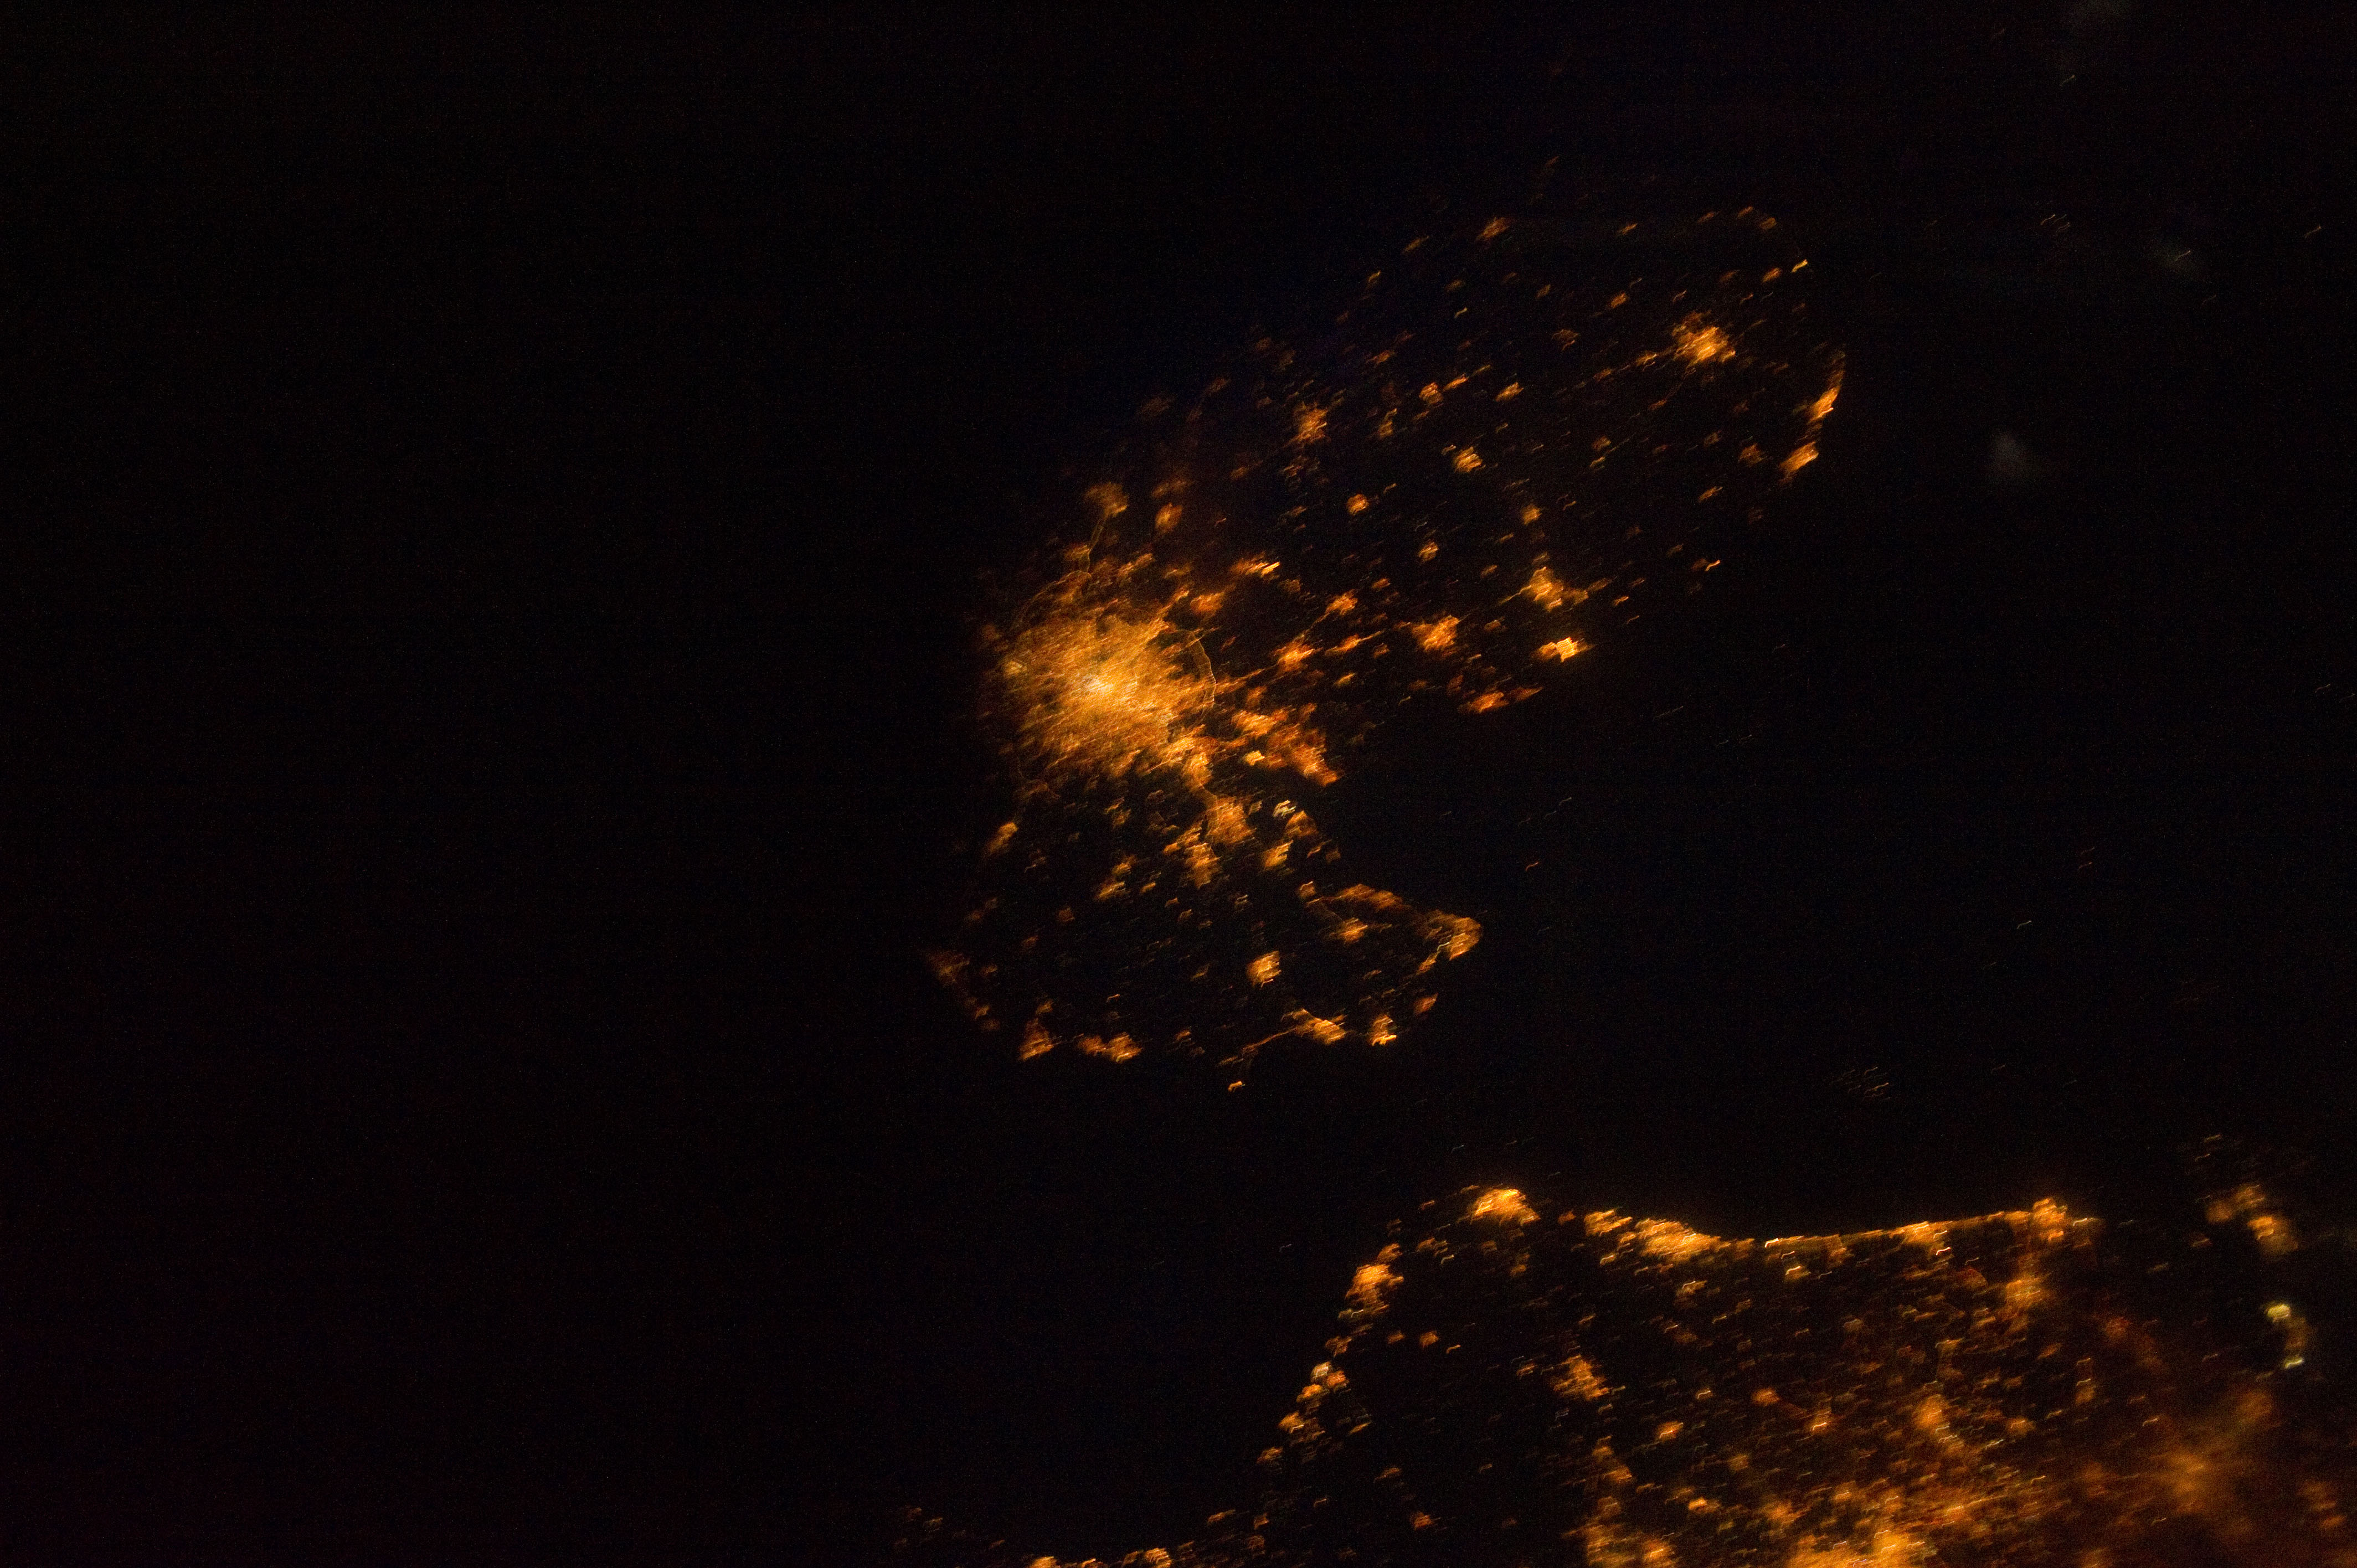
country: UK-ENGLAND
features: LONDON AT NIGHT, ISS, SOFT
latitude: 51.5
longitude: 0.0
